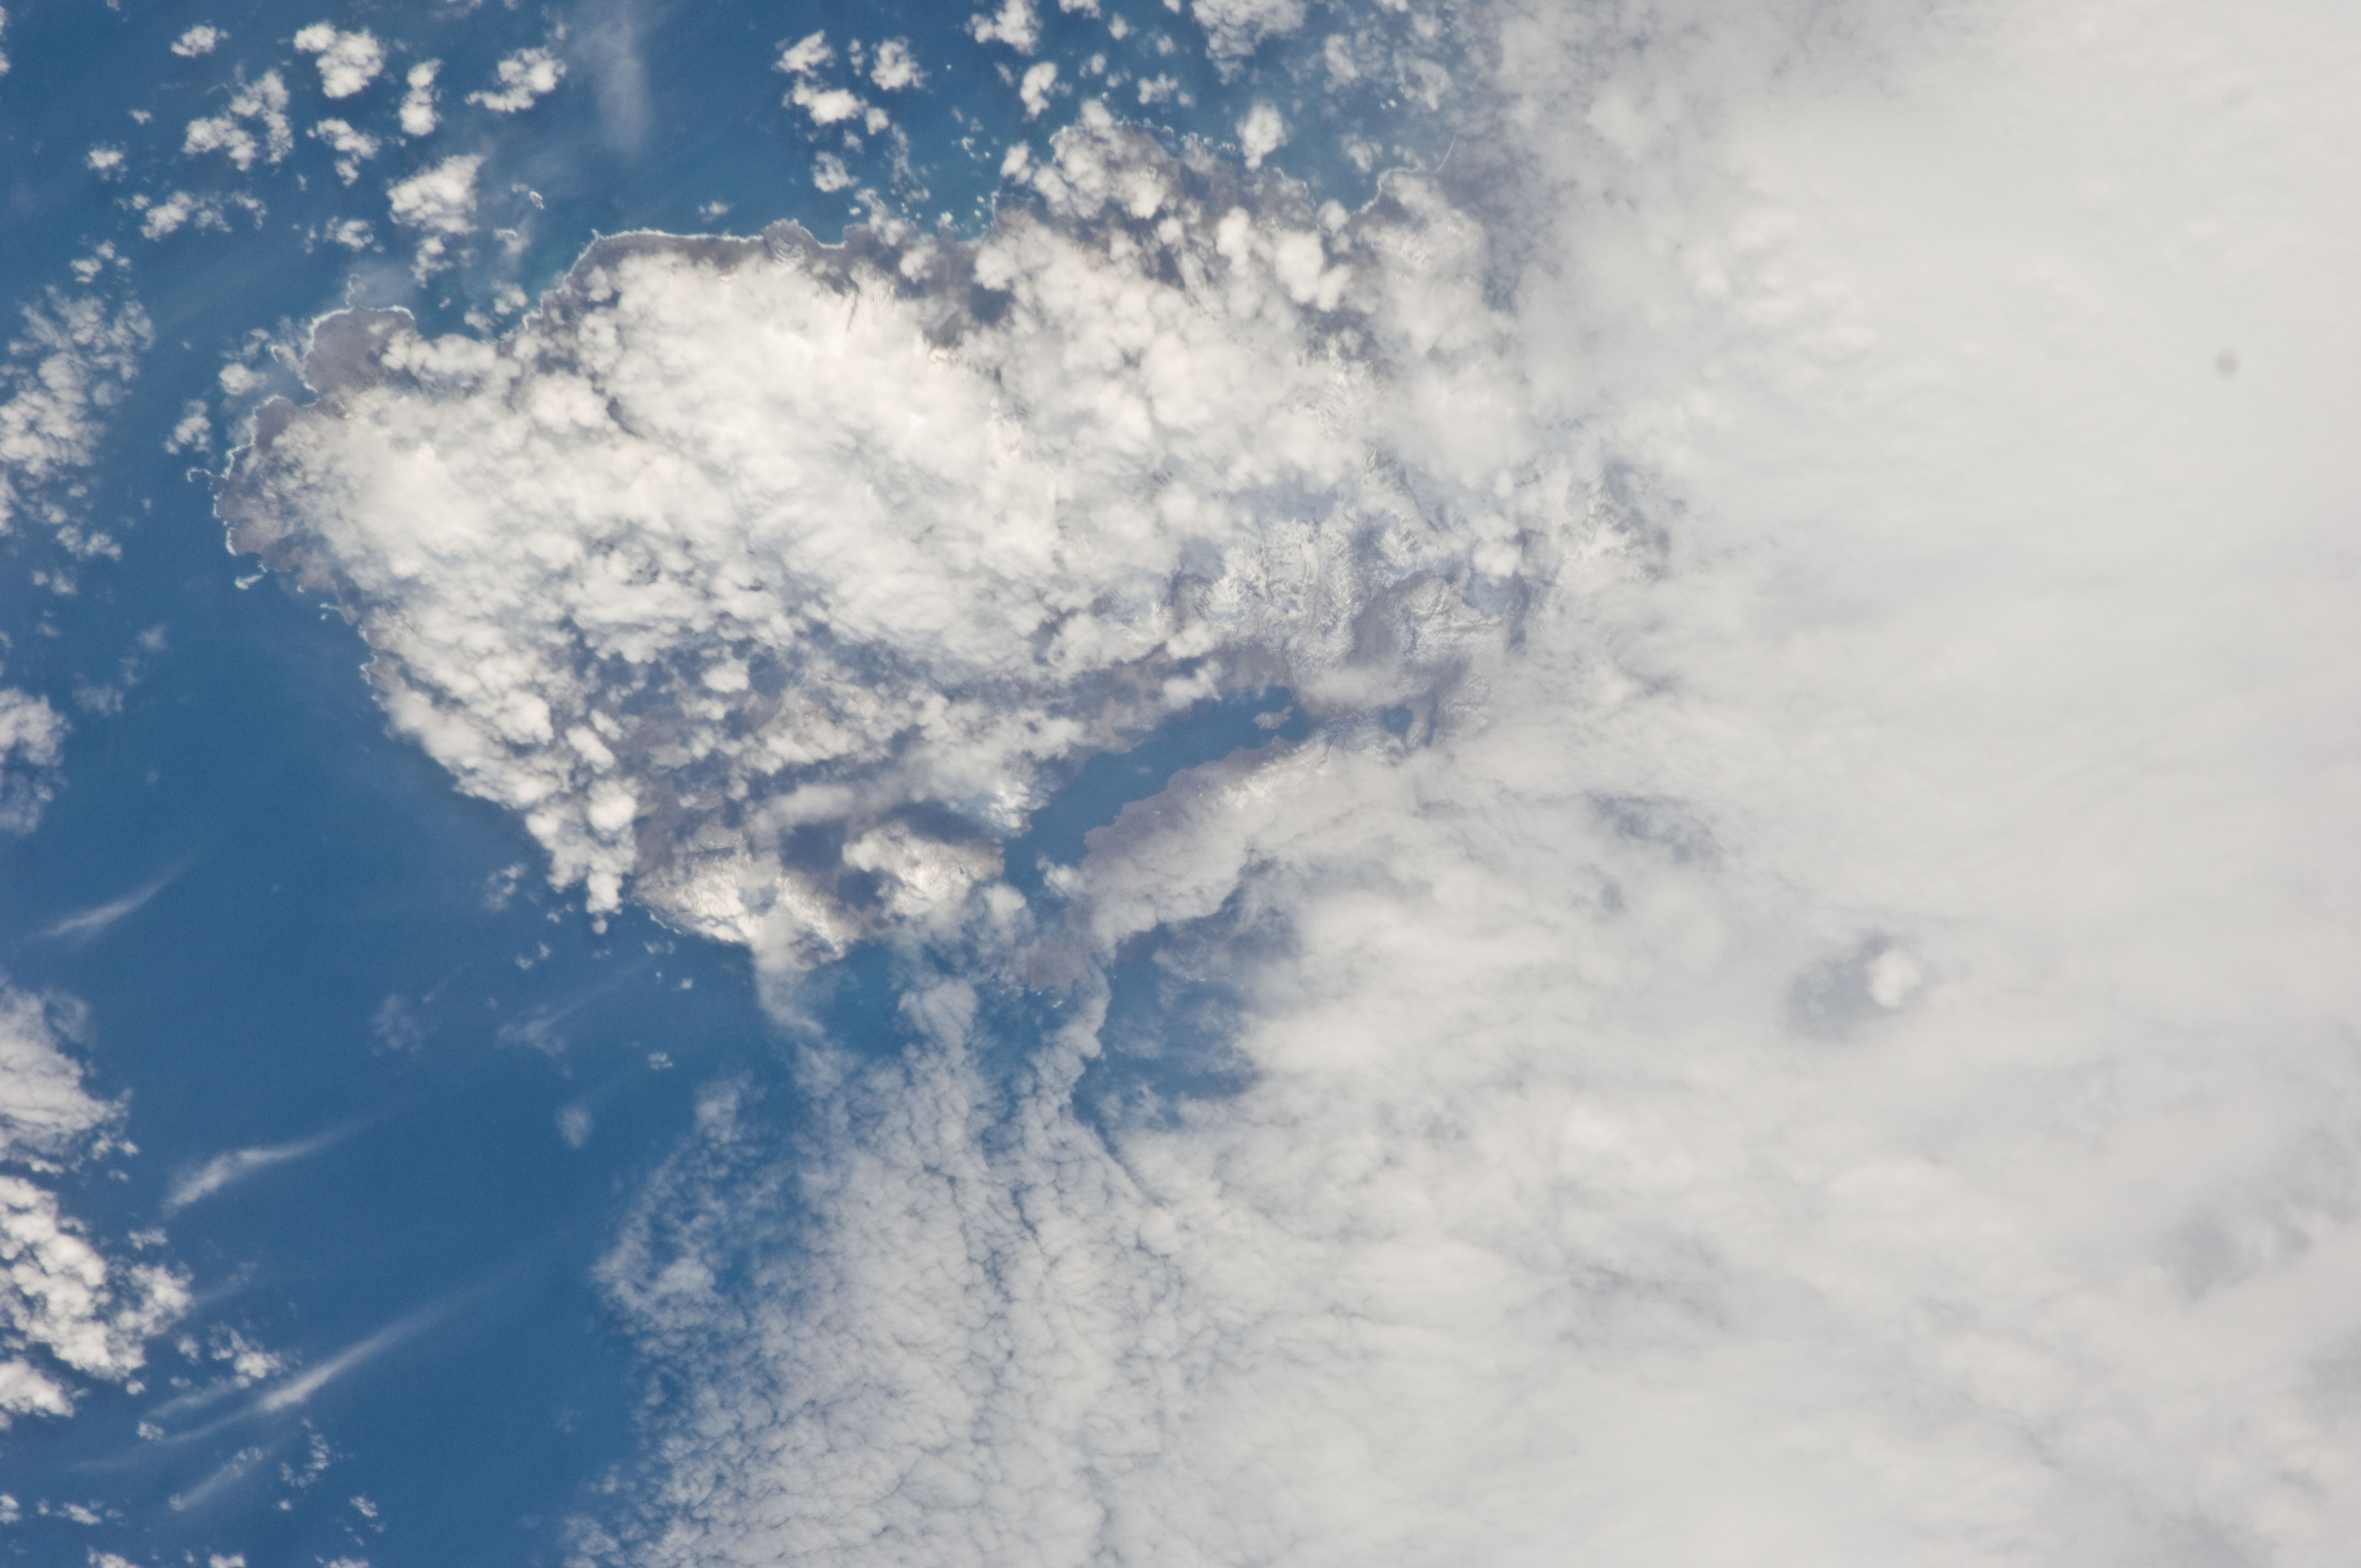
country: KERGUELEN ILES
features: RALLIER DU BATY PENINSULA, CAPE BOURBON, MTS., SNOW
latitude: -49.6
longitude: 68.9
